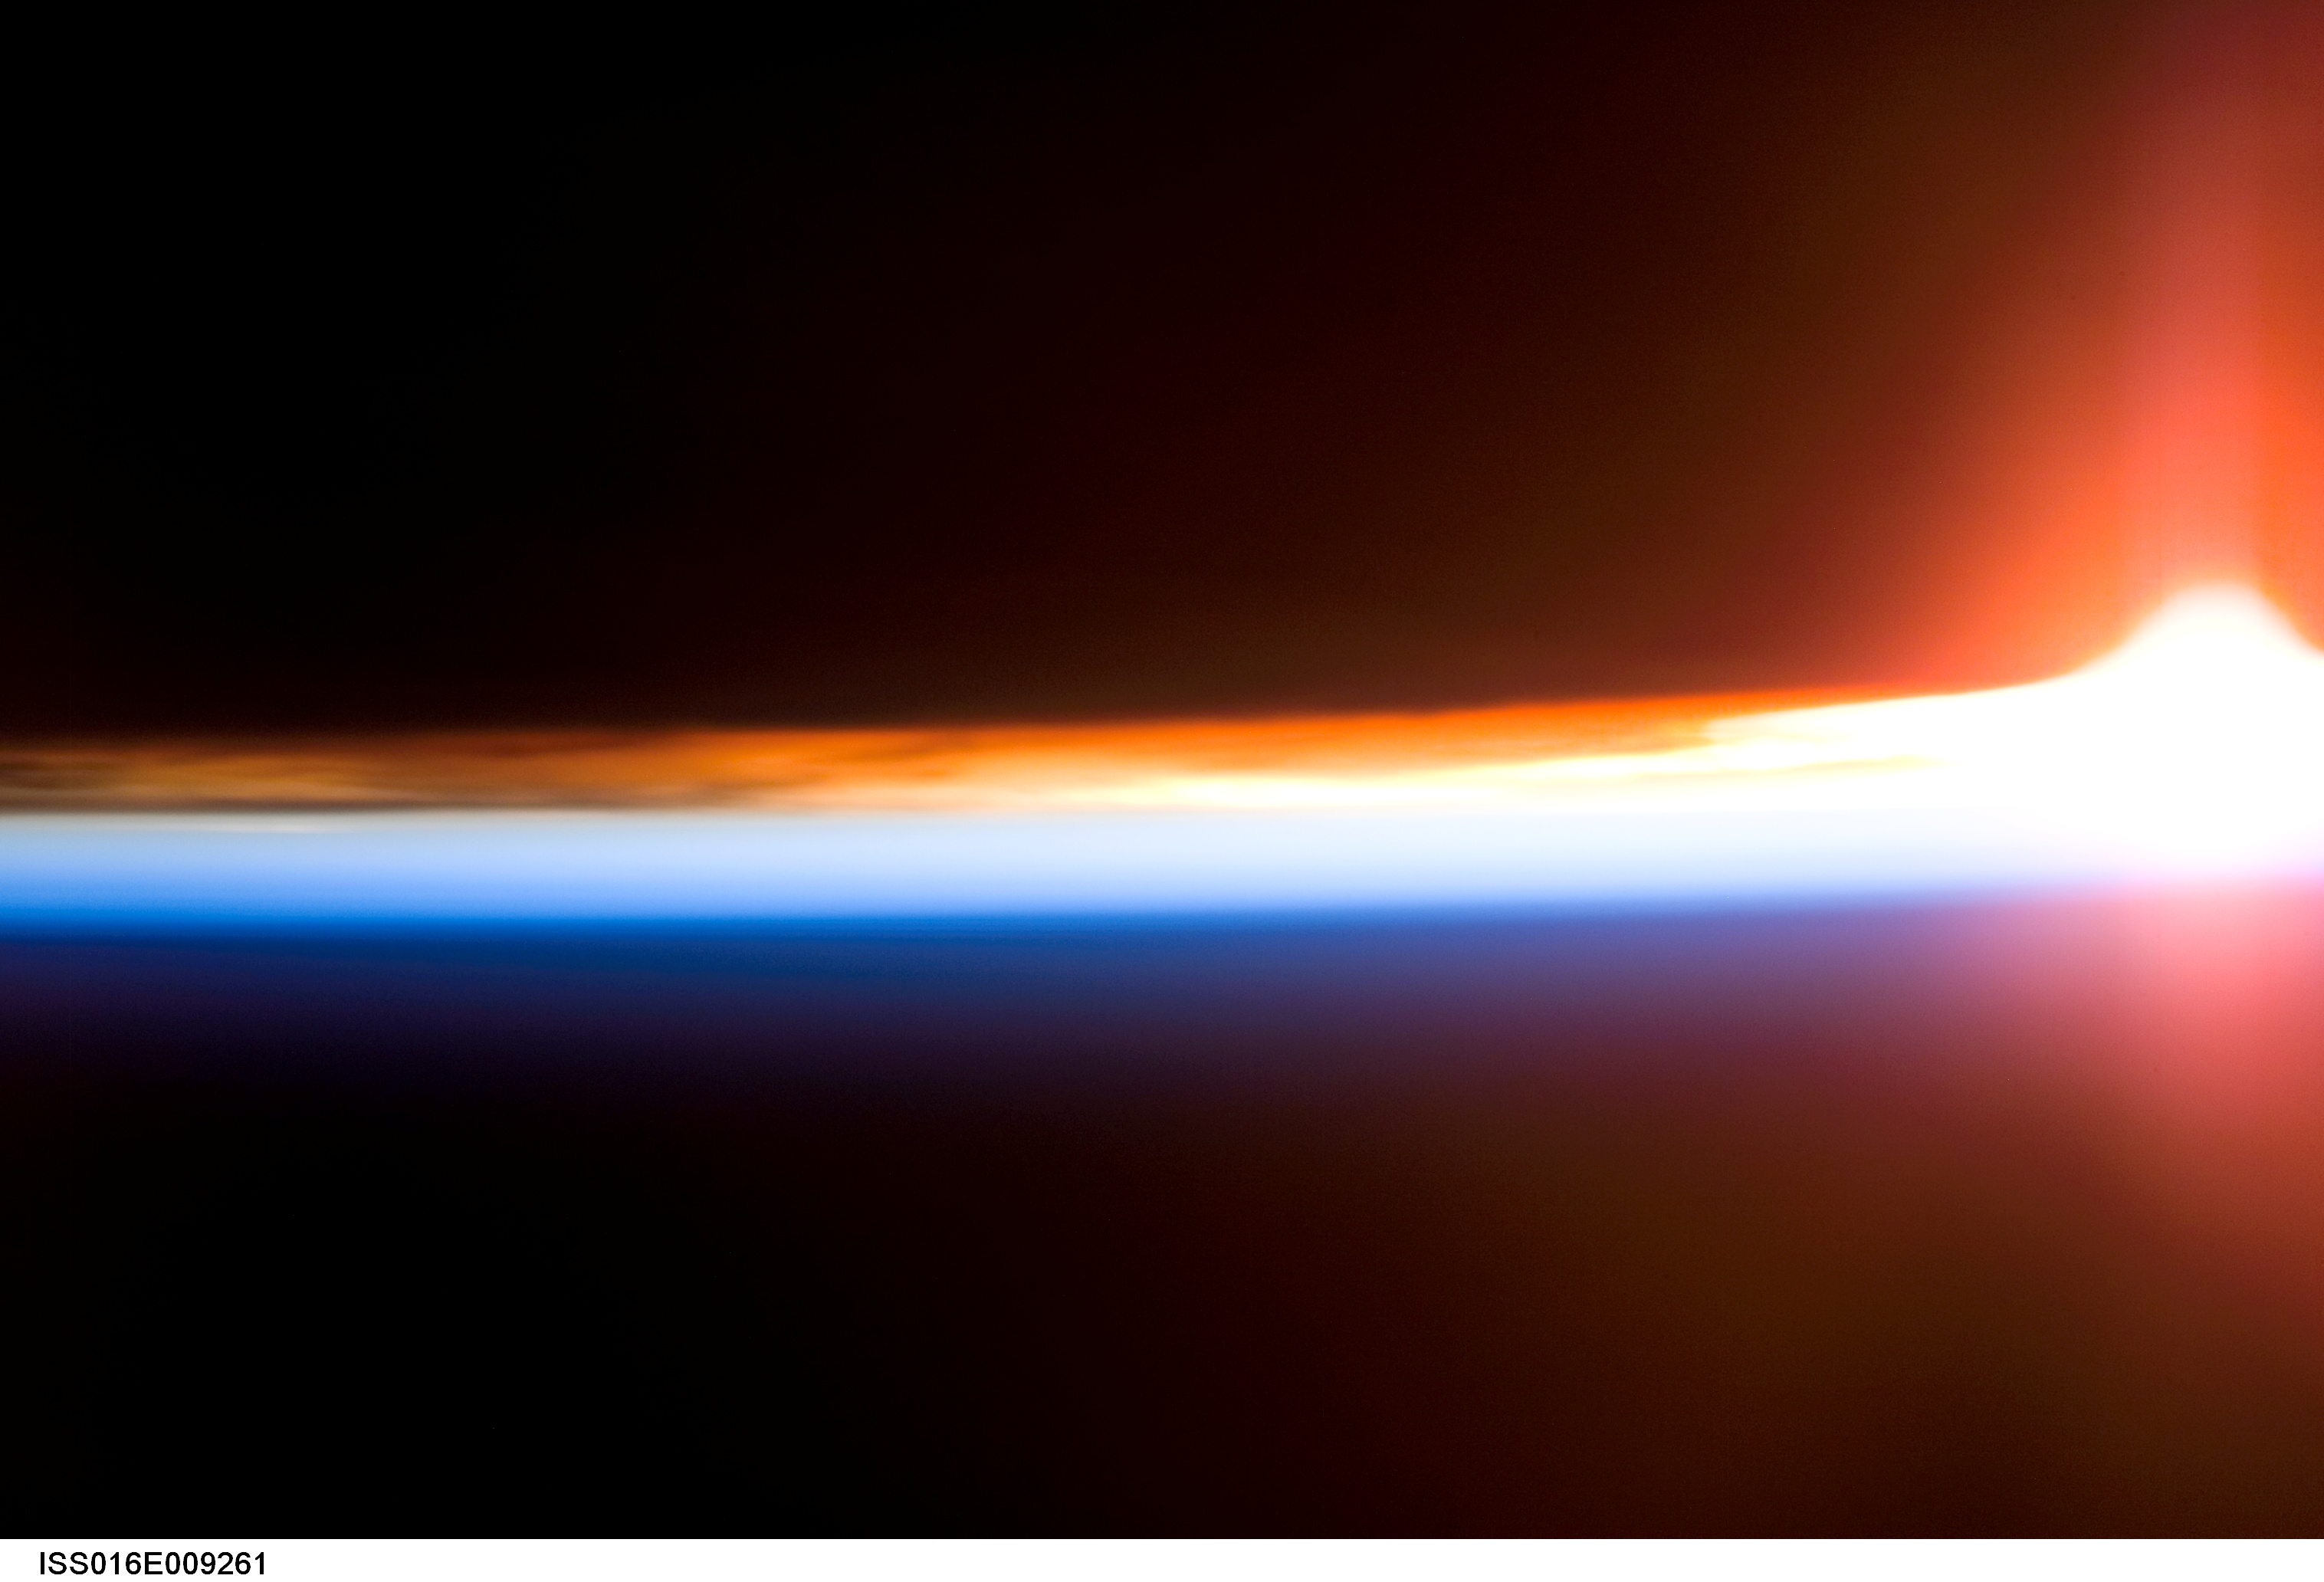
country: SOUTH AMERICA
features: PAN-ATMOSPHERIC LIMB, SUNRISE
